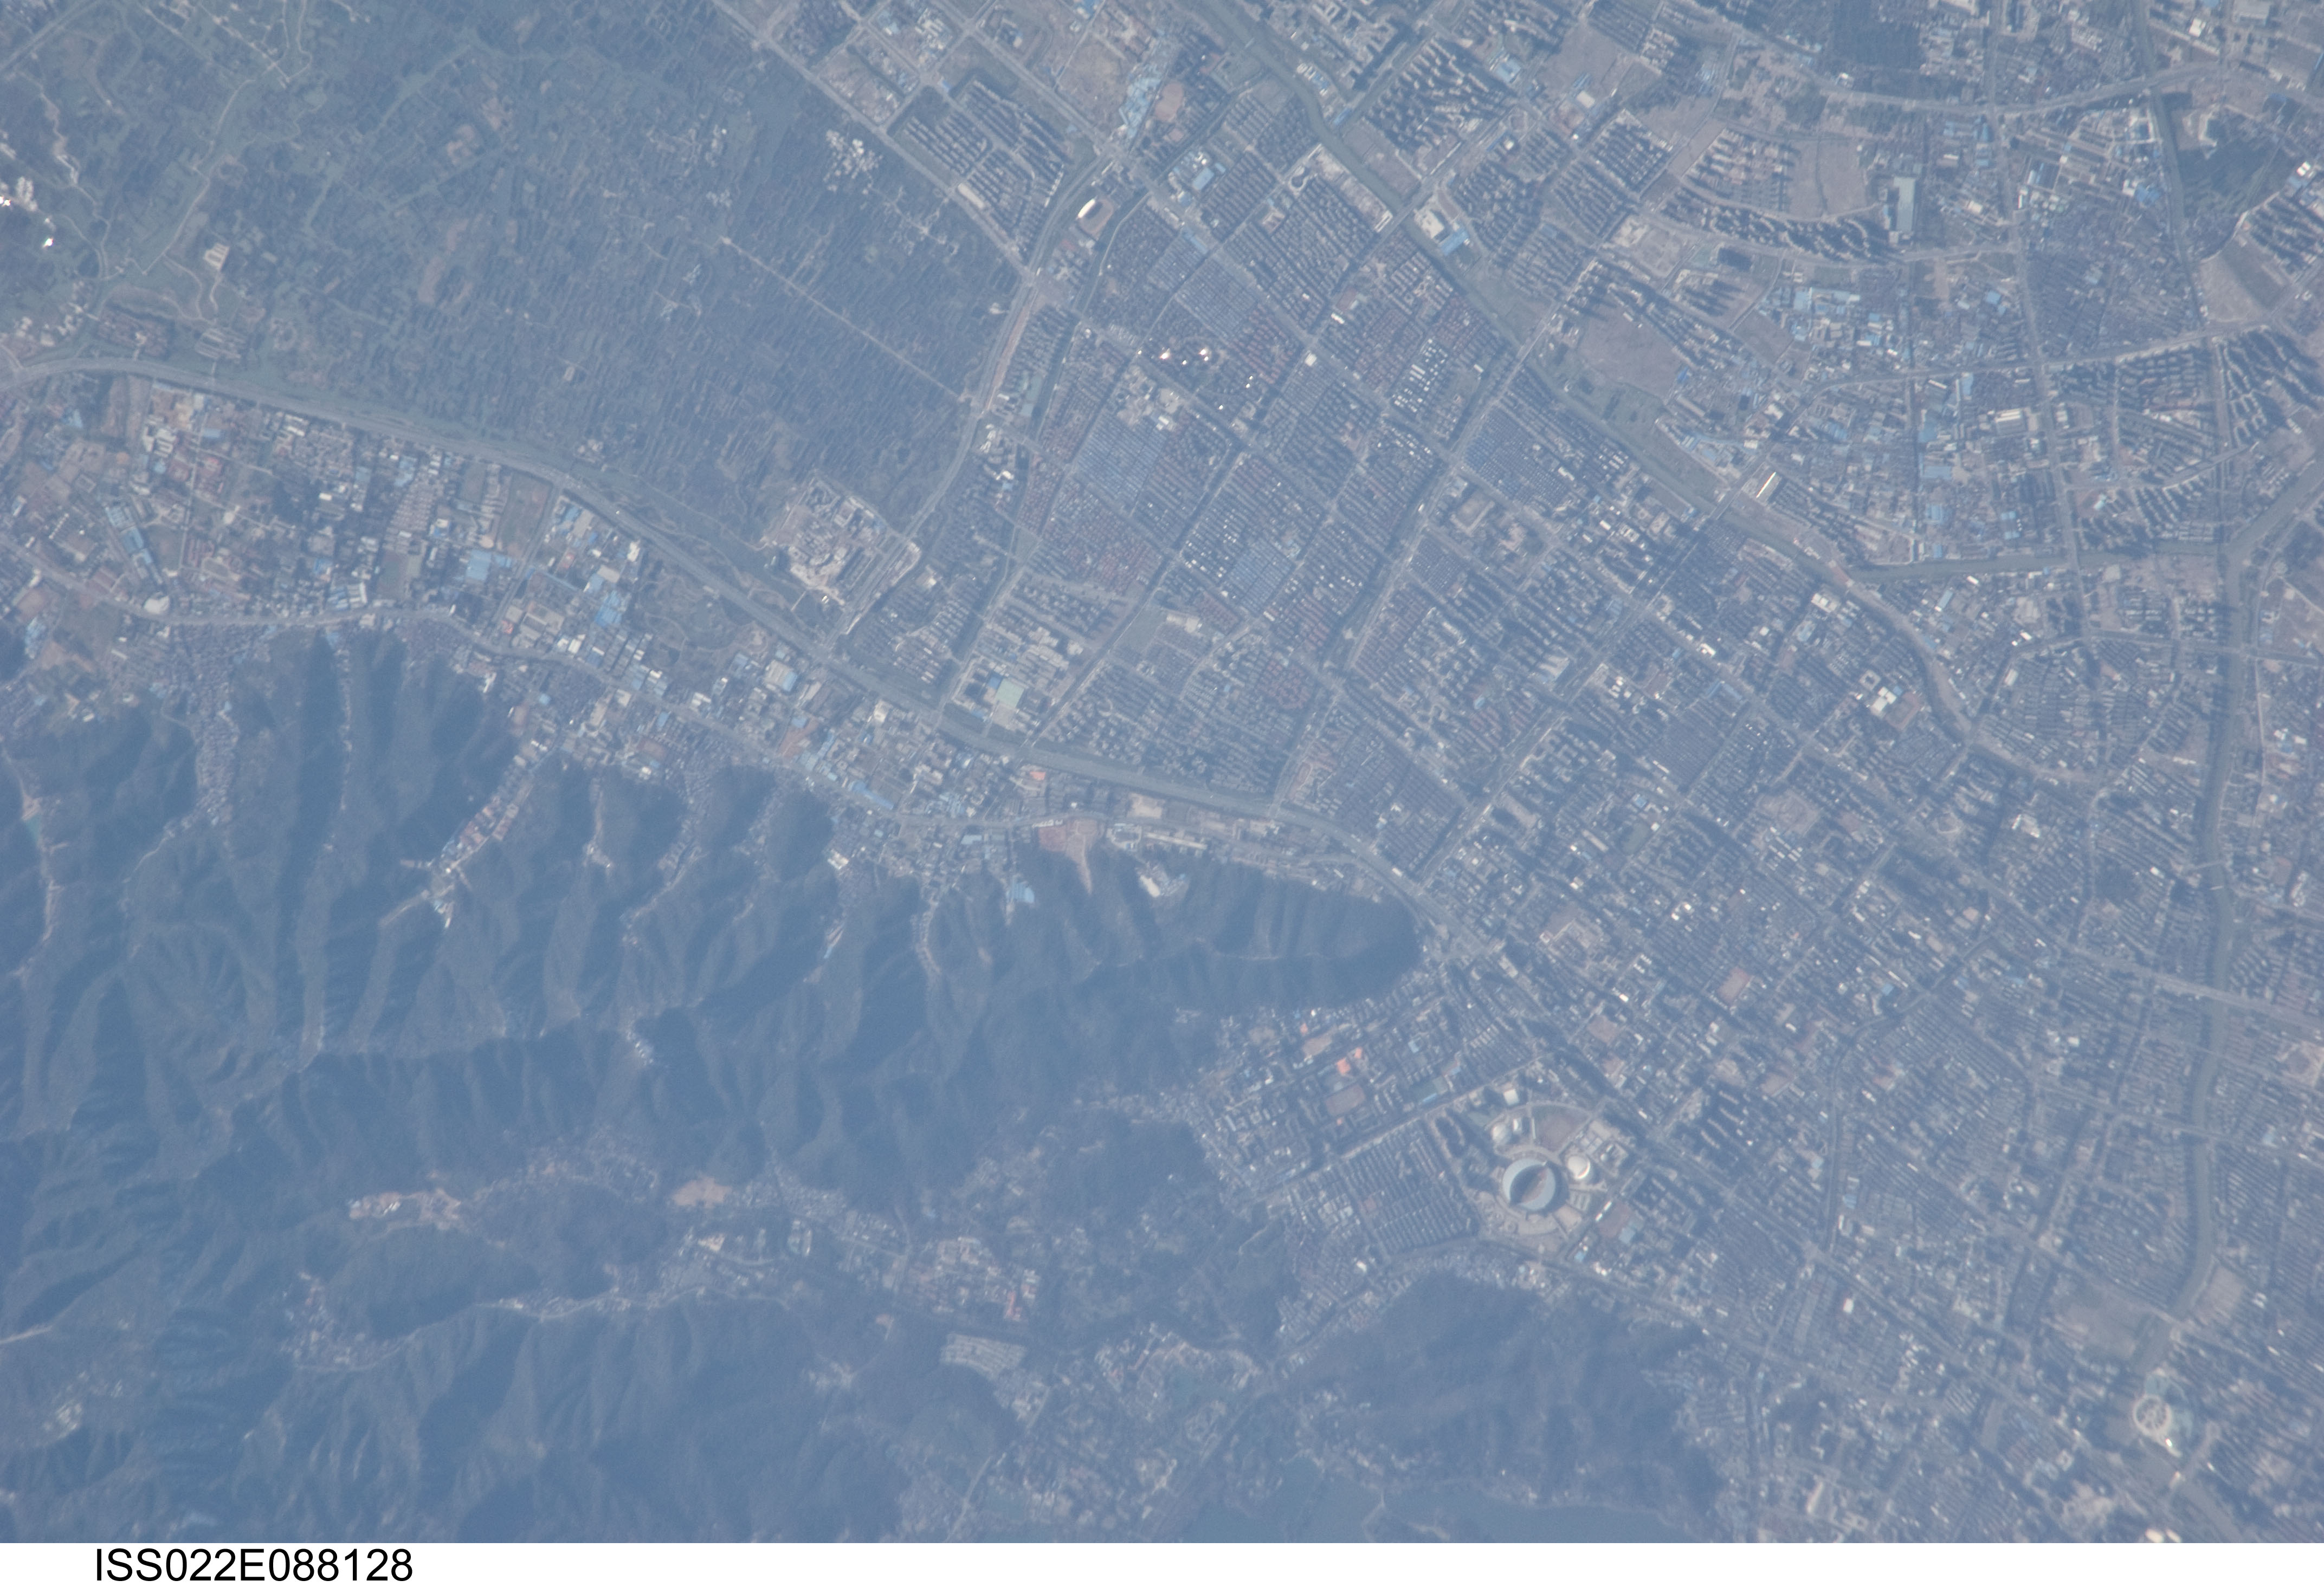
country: CHINA
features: CY.
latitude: 30.3
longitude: 120.1
